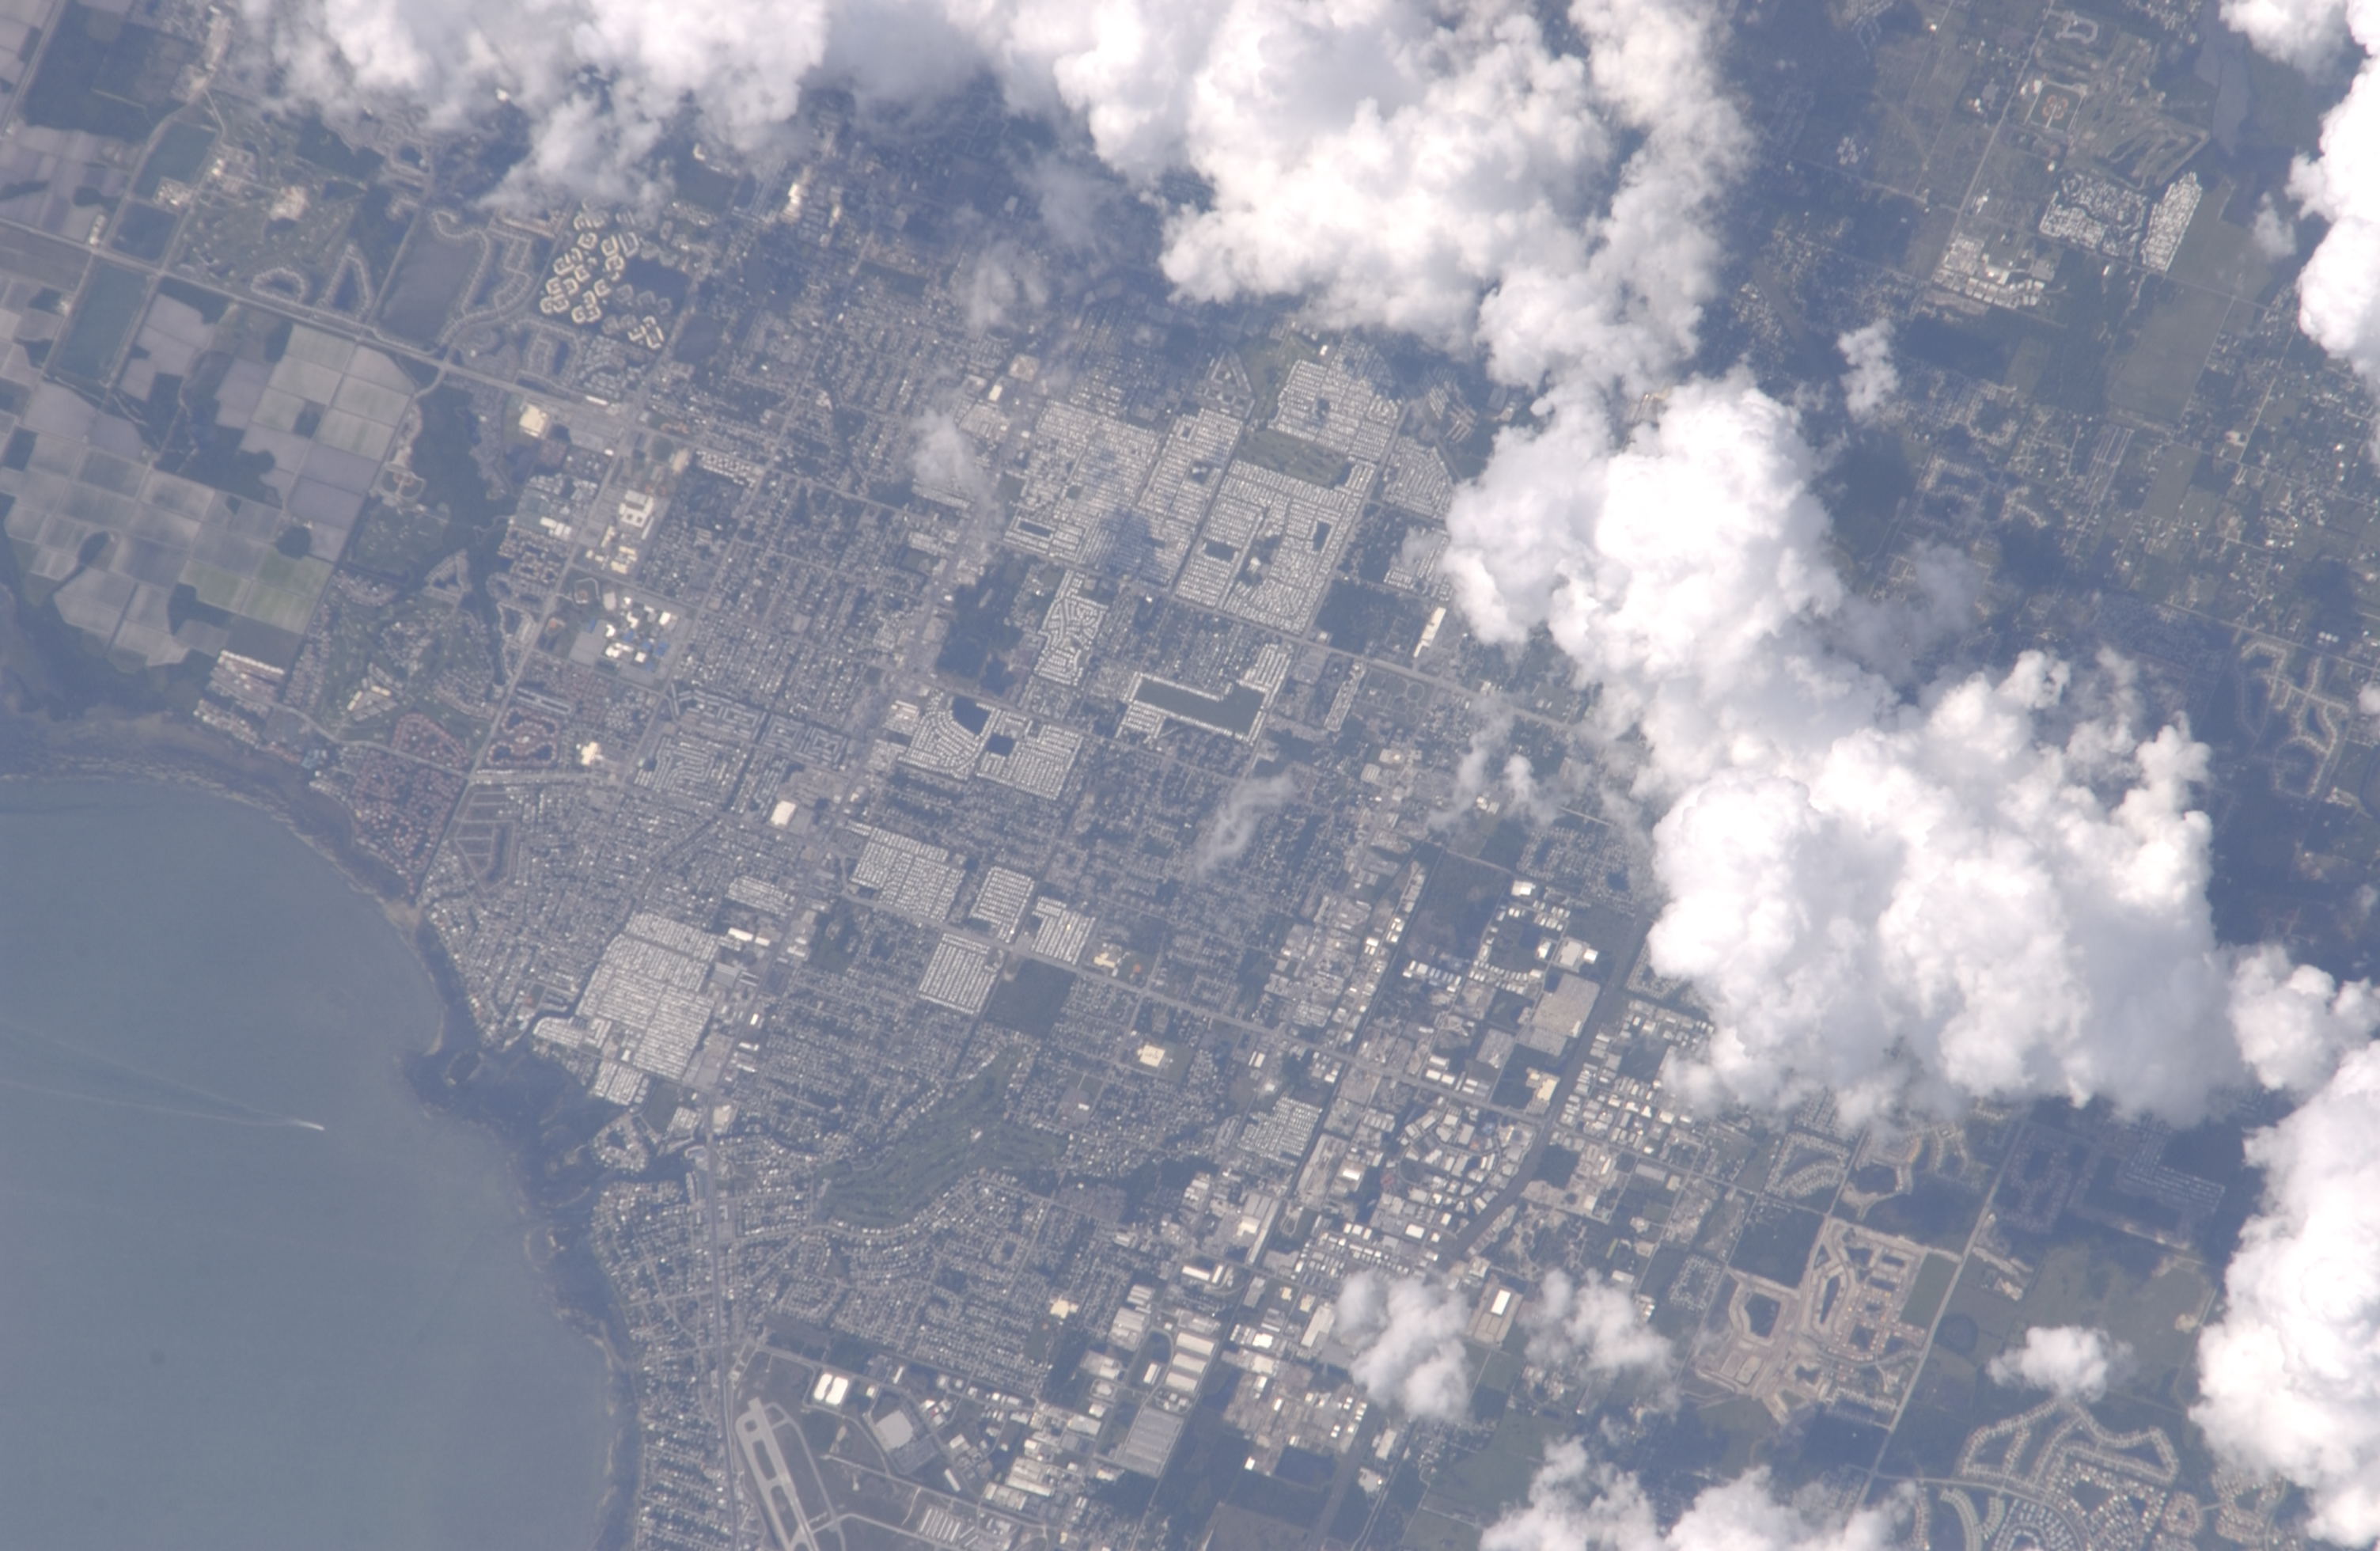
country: USA-FLORIDA
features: BRADENTON, BAY, URBAN AREAS
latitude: 27.4
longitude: -82.6
